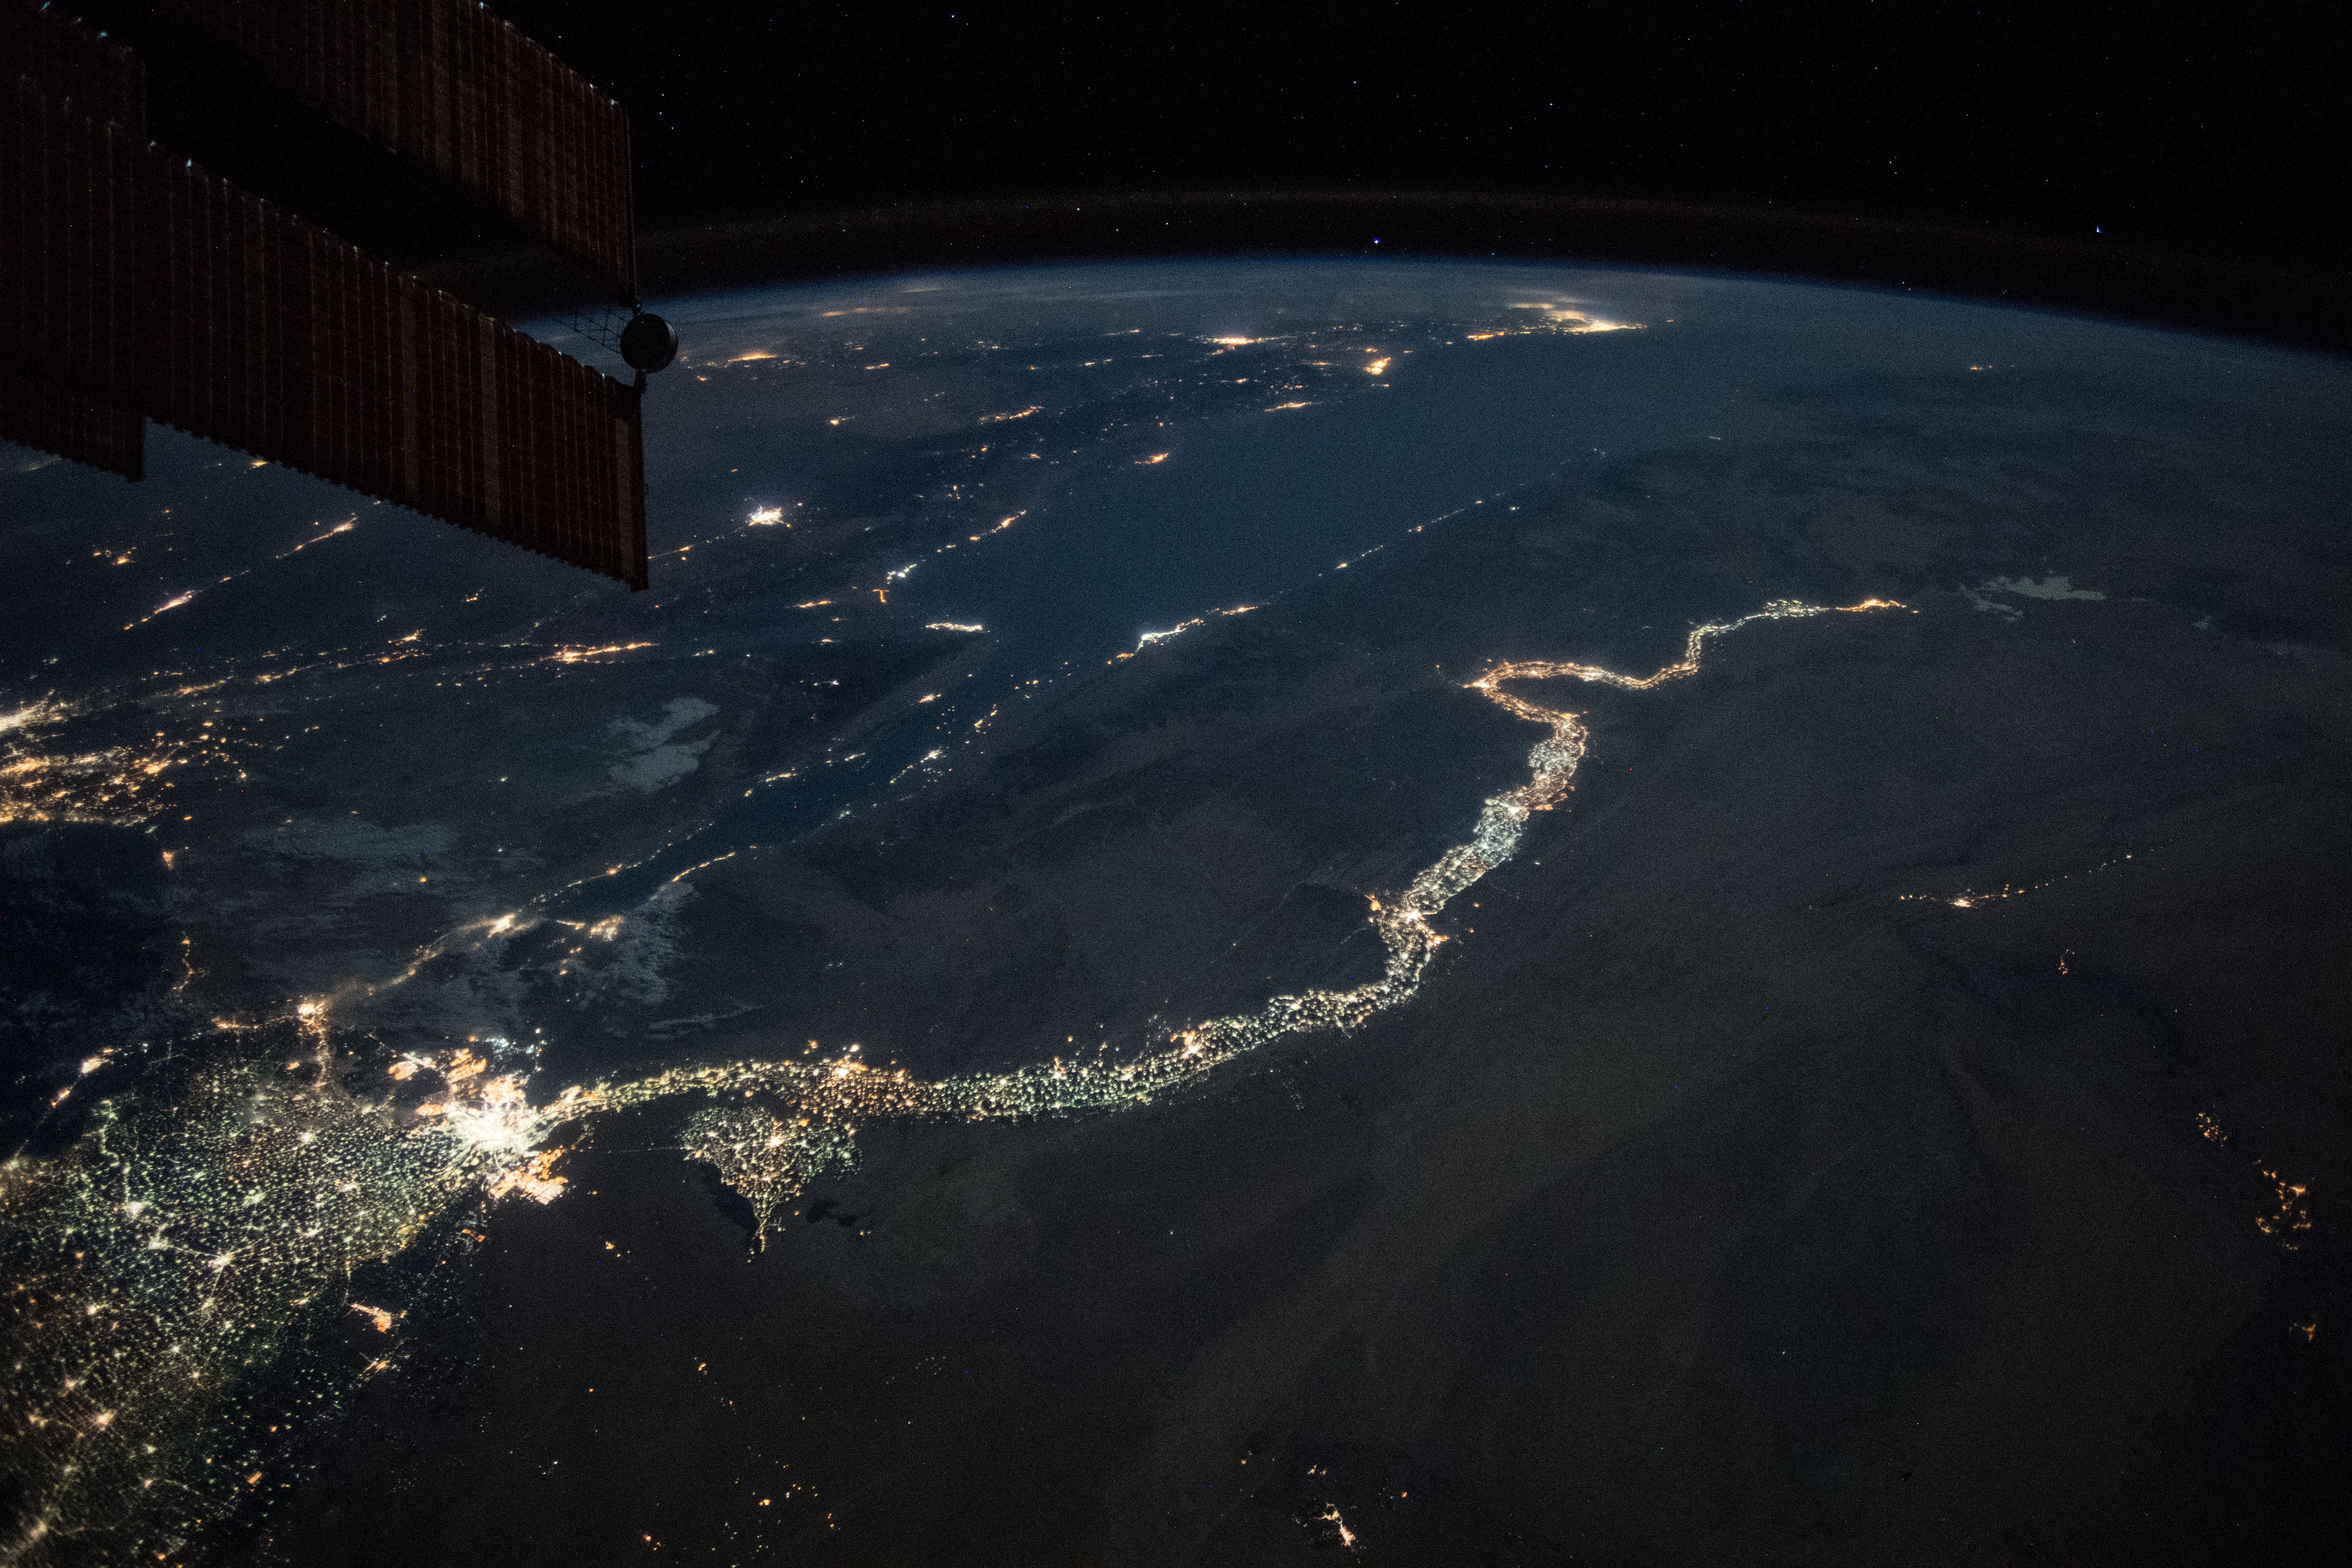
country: EGYPT
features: EASTERN DESERT, CAIRO CITY, GULF OF SUEZ, GULF OF AQABA, ISMAILIA CITY, SUEZ CITY, MANSOURA CITY, FAIYUM CITY, MINYA CITY, NILE RIVER, NIGHT, EARTH LIMB
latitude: 27.8
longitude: 32.5
